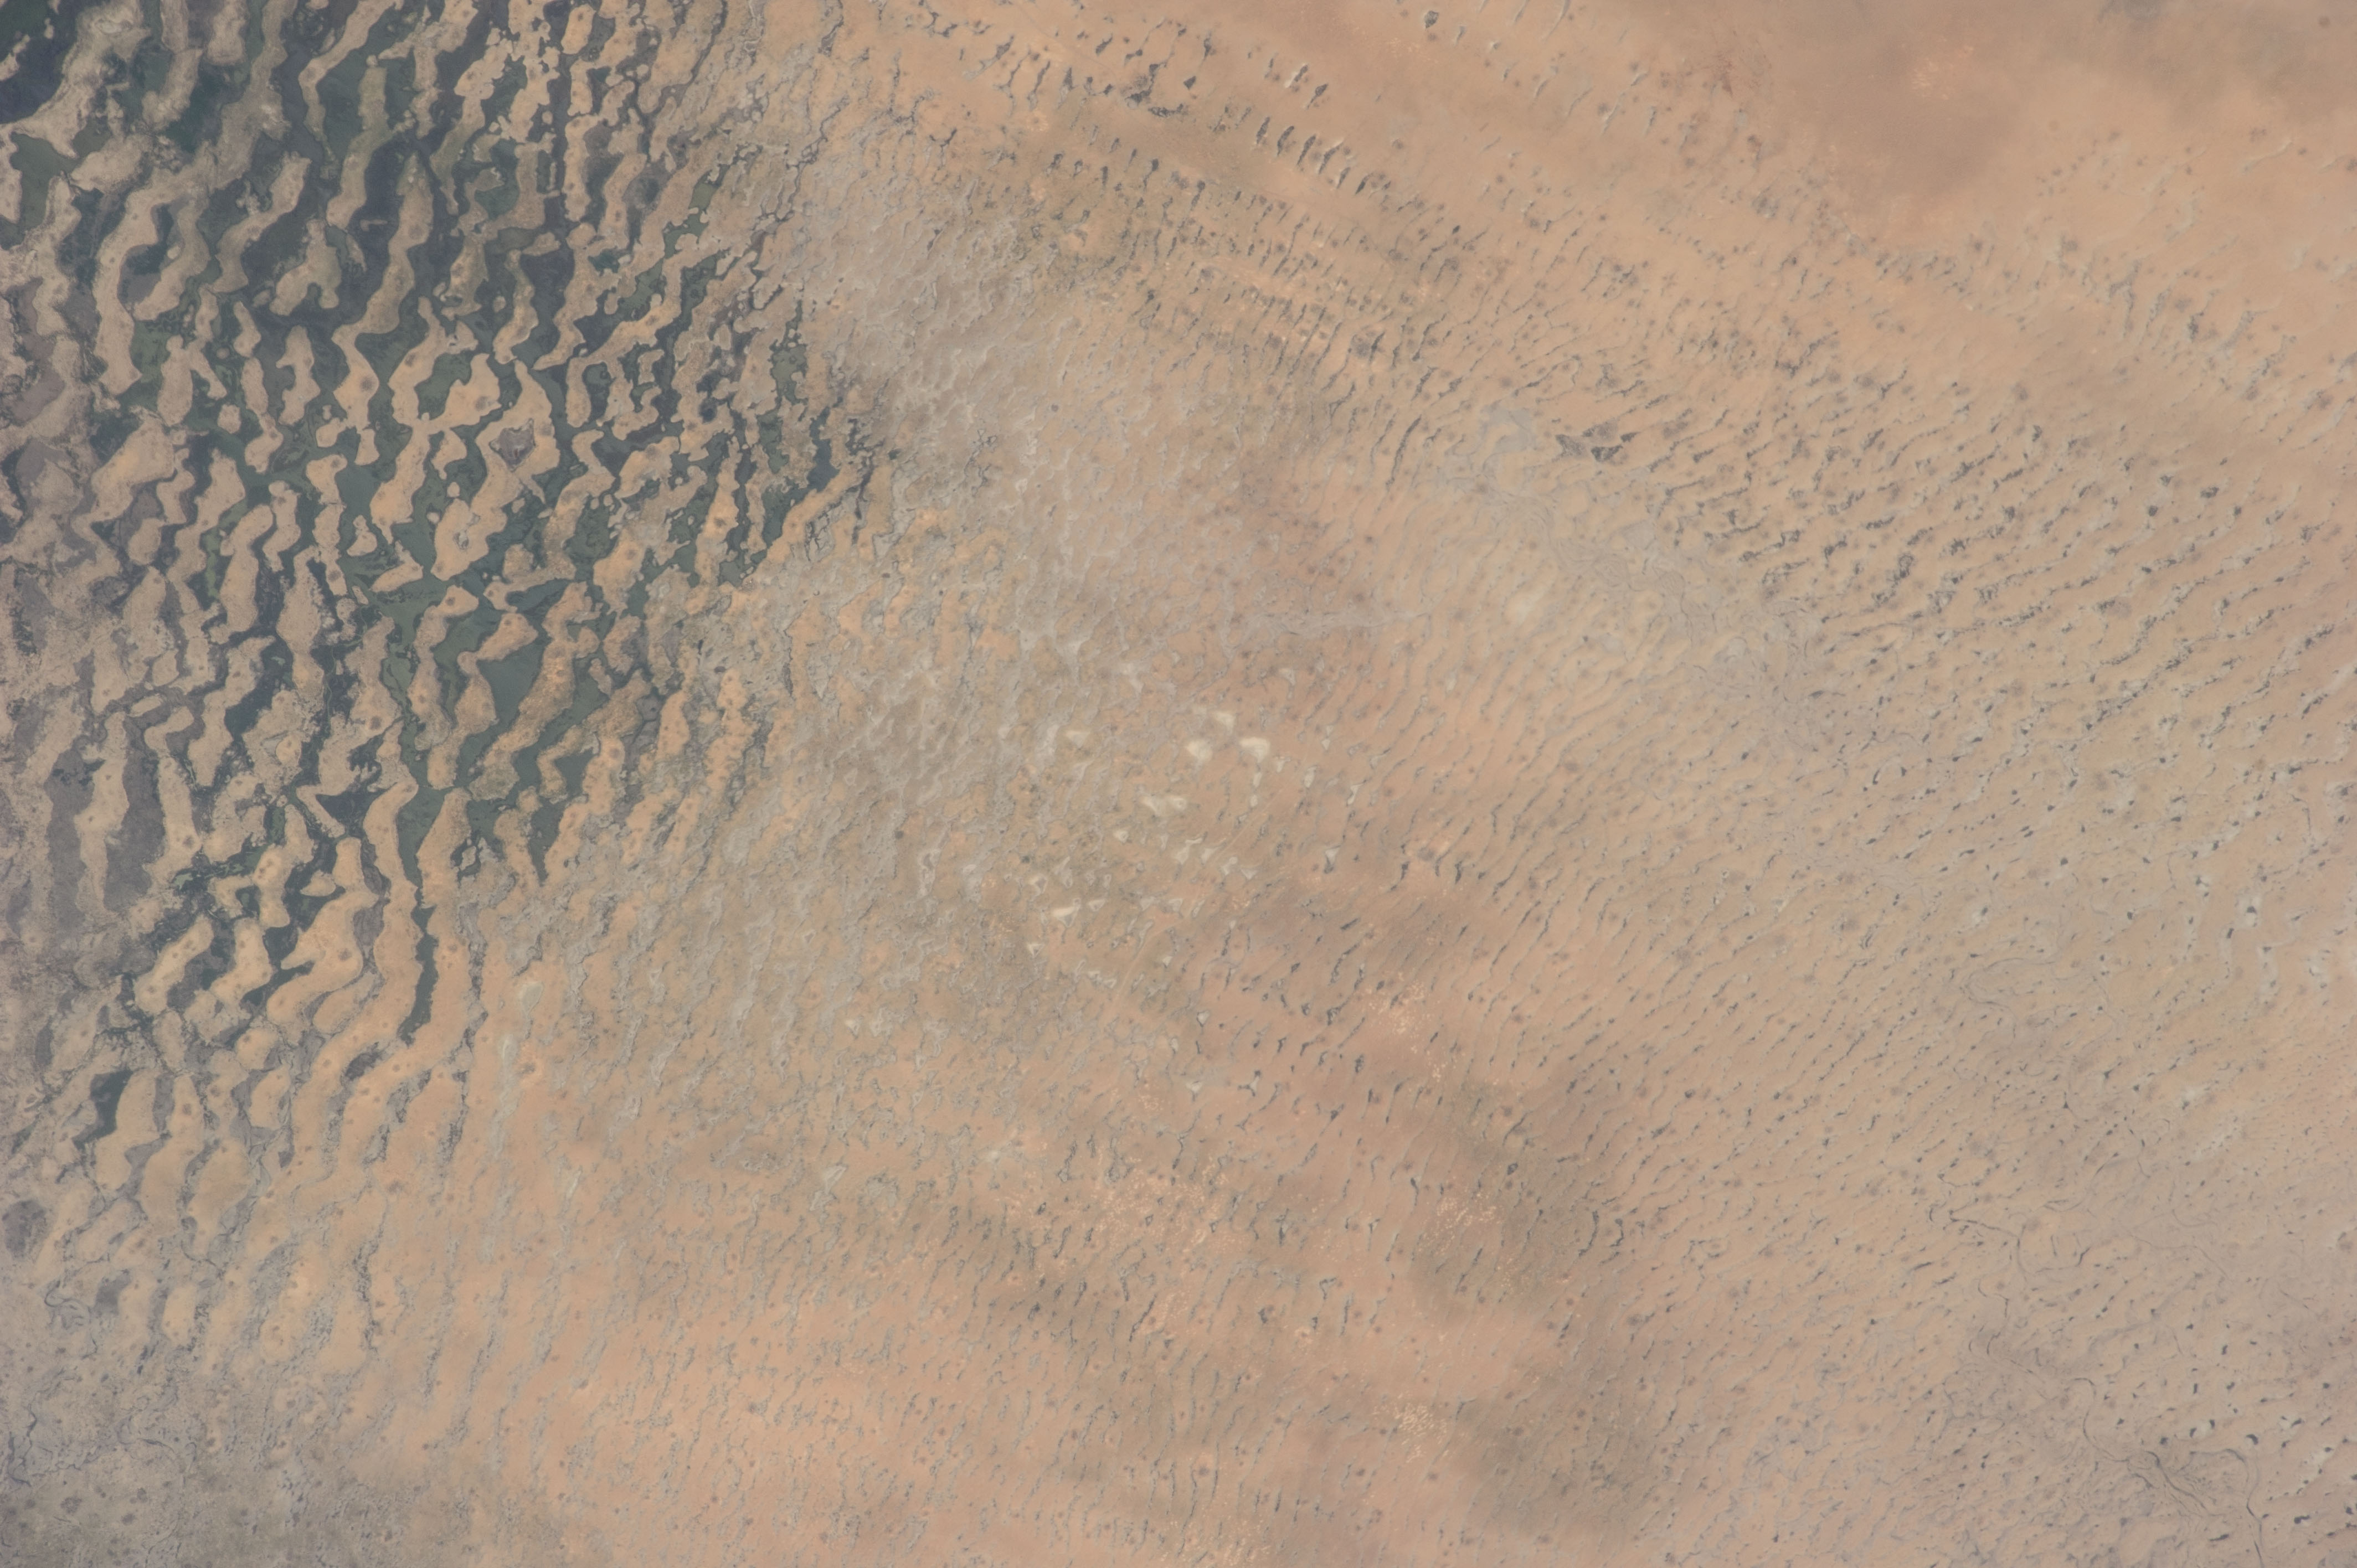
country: CHAD
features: EASTERN LAKE CHAD, MARSH, DUNES, DESERT, PLAYAS
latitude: 13.4
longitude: 15.4
